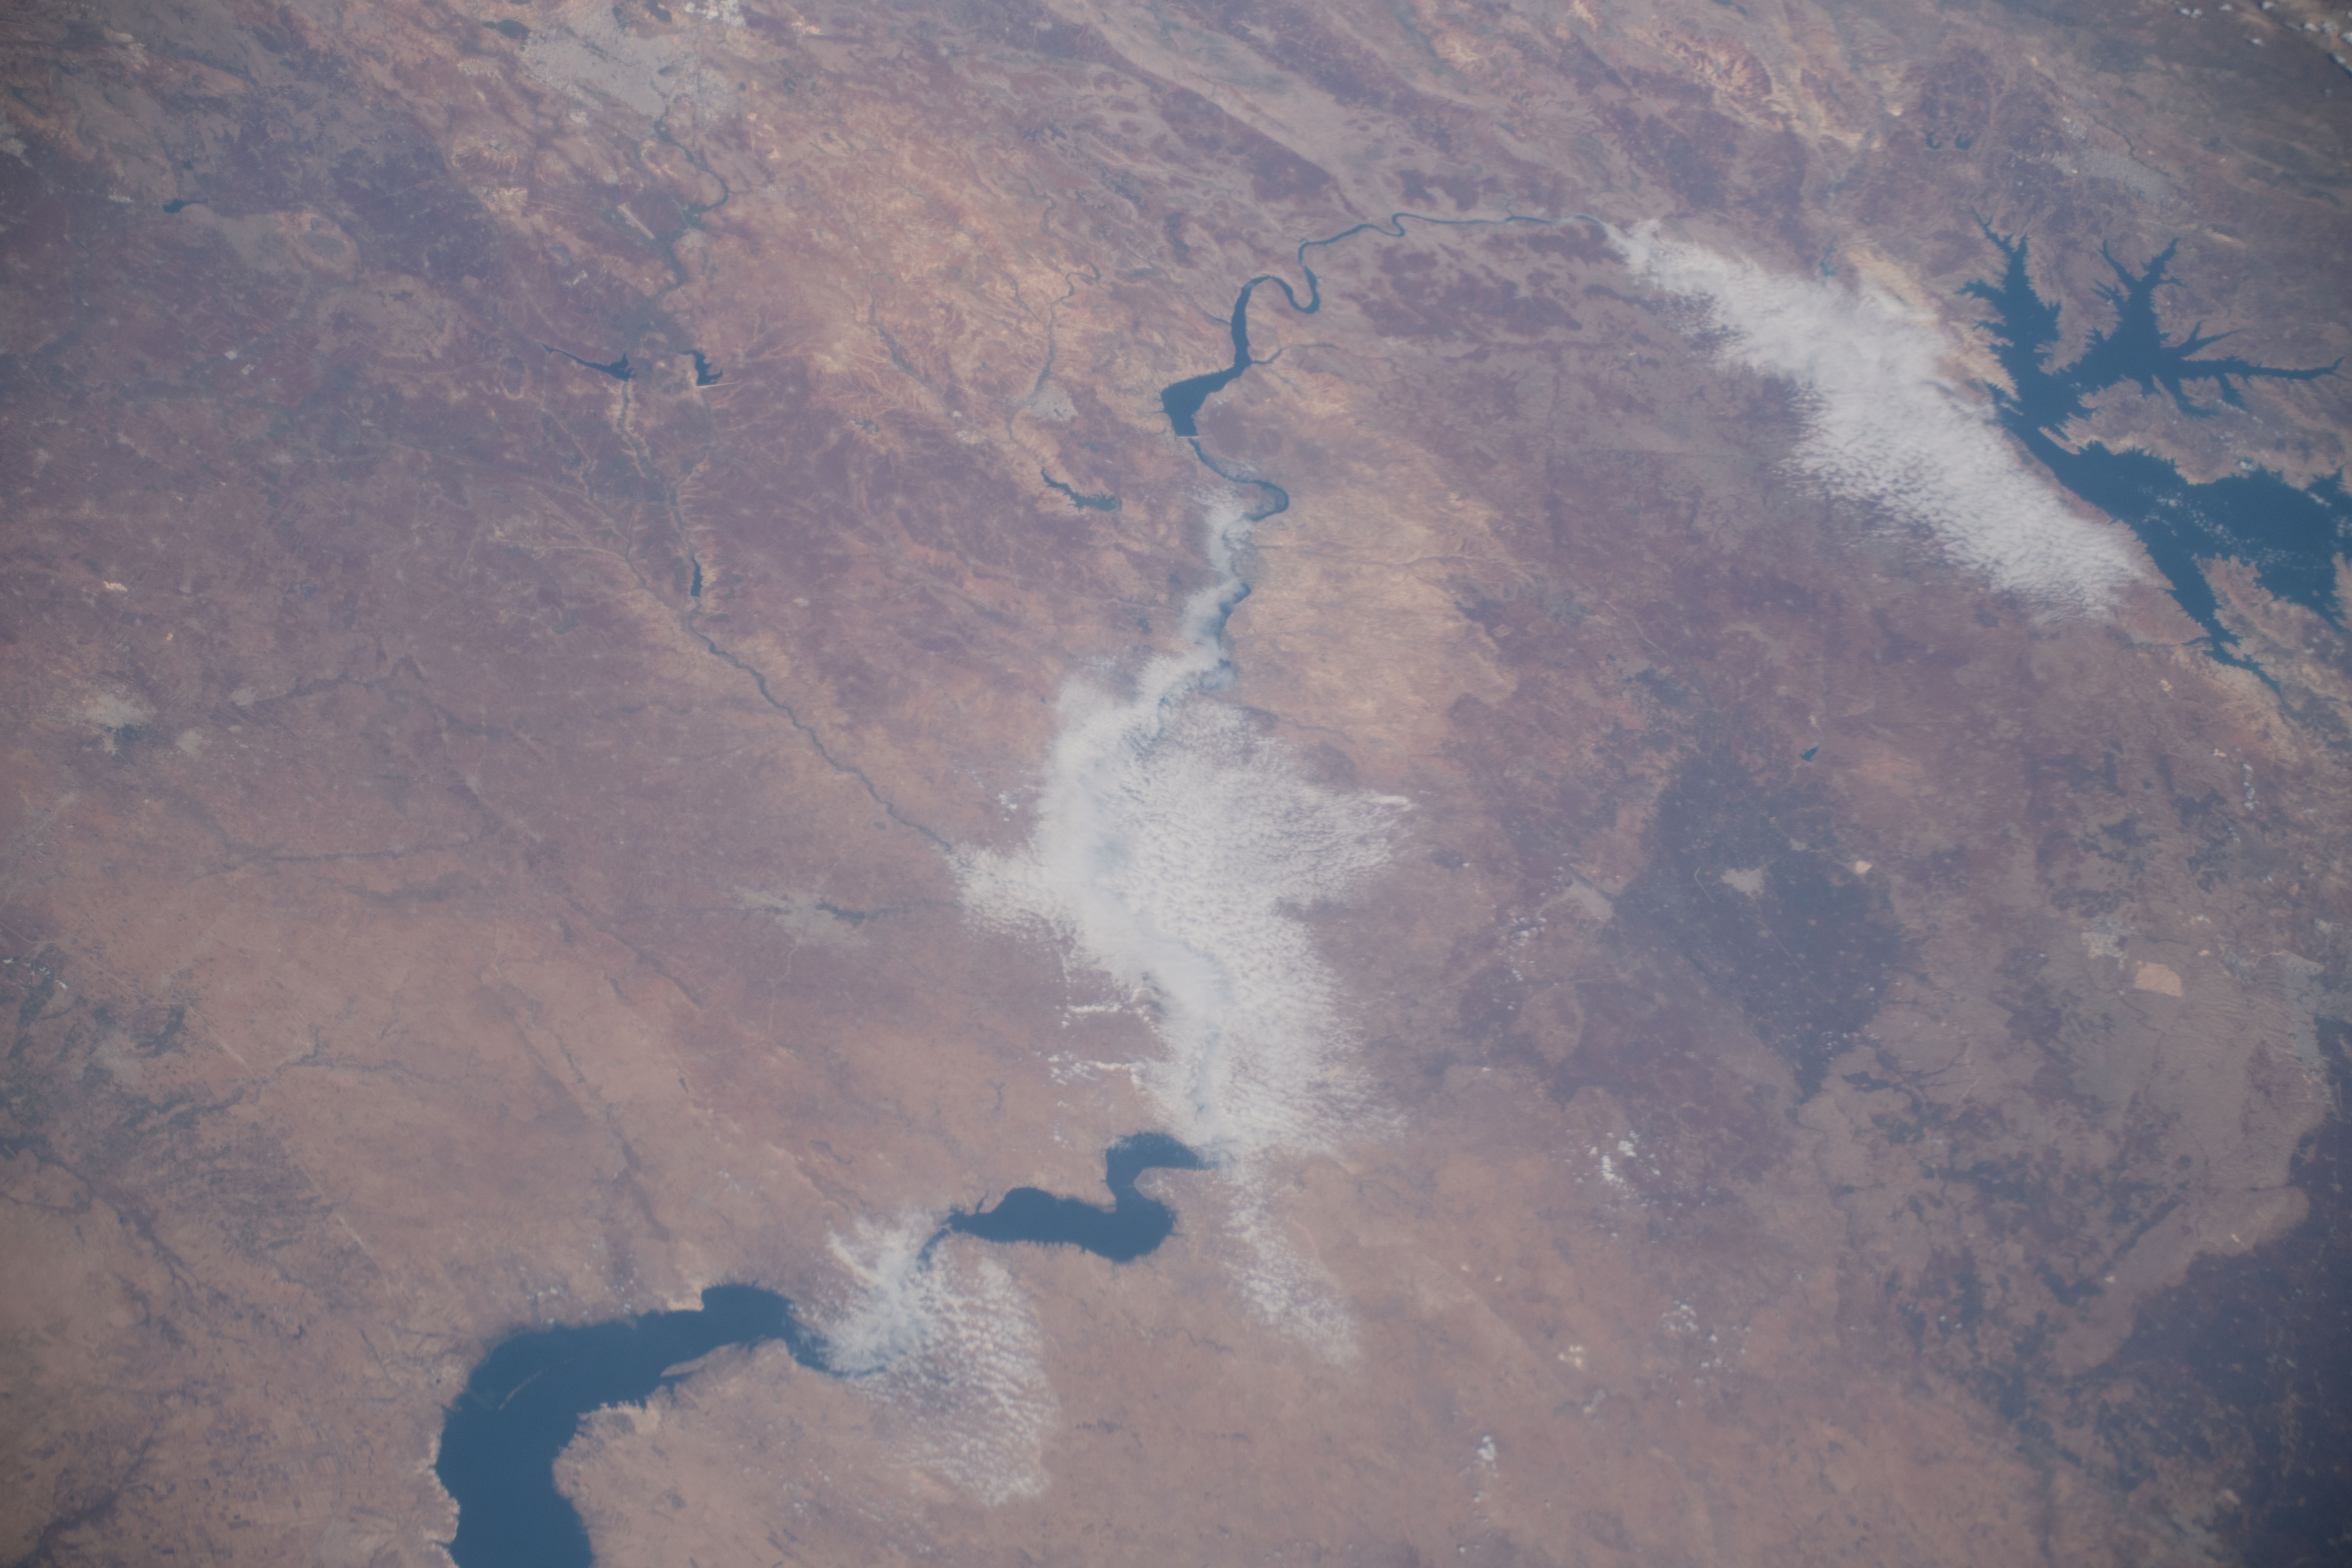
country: SYRIA
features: AL ASSAD LAKE, ATATURK BARAJI
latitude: 36.7
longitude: 38.3
